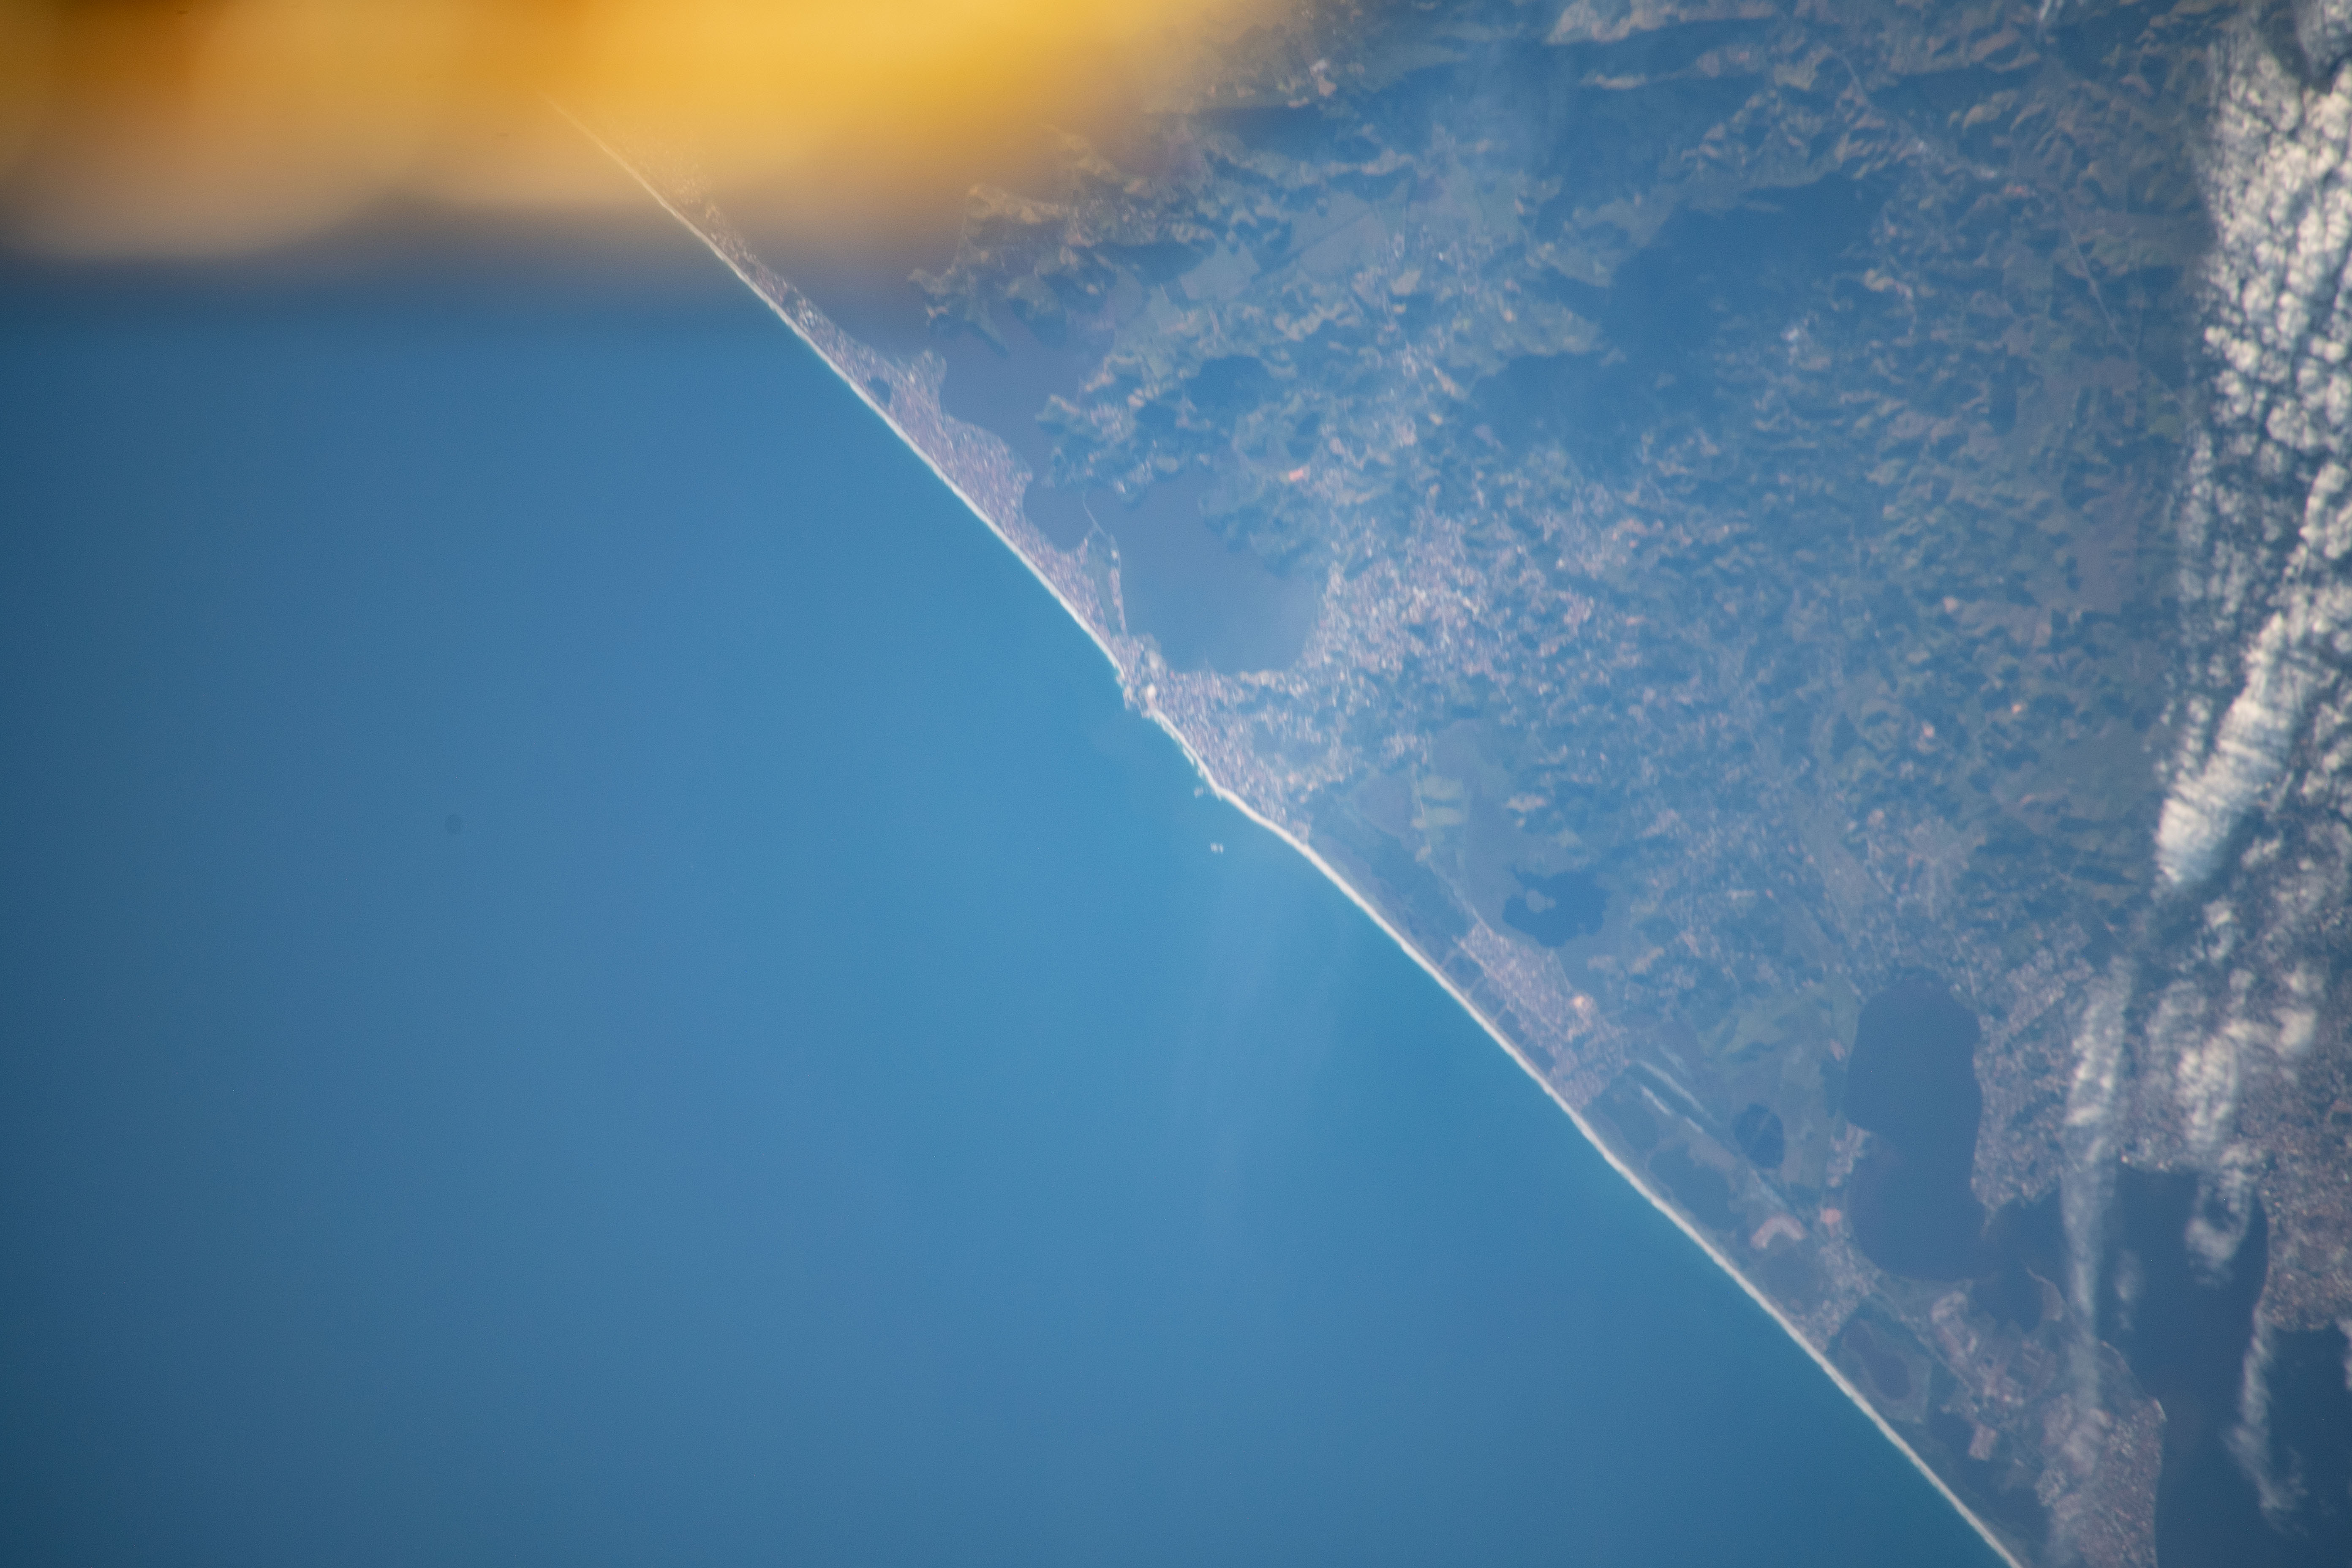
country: BRAZIL
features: SAQUAREMA, LAGOA DE SAQUAREMA, ISS
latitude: -22.9
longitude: -42.5
